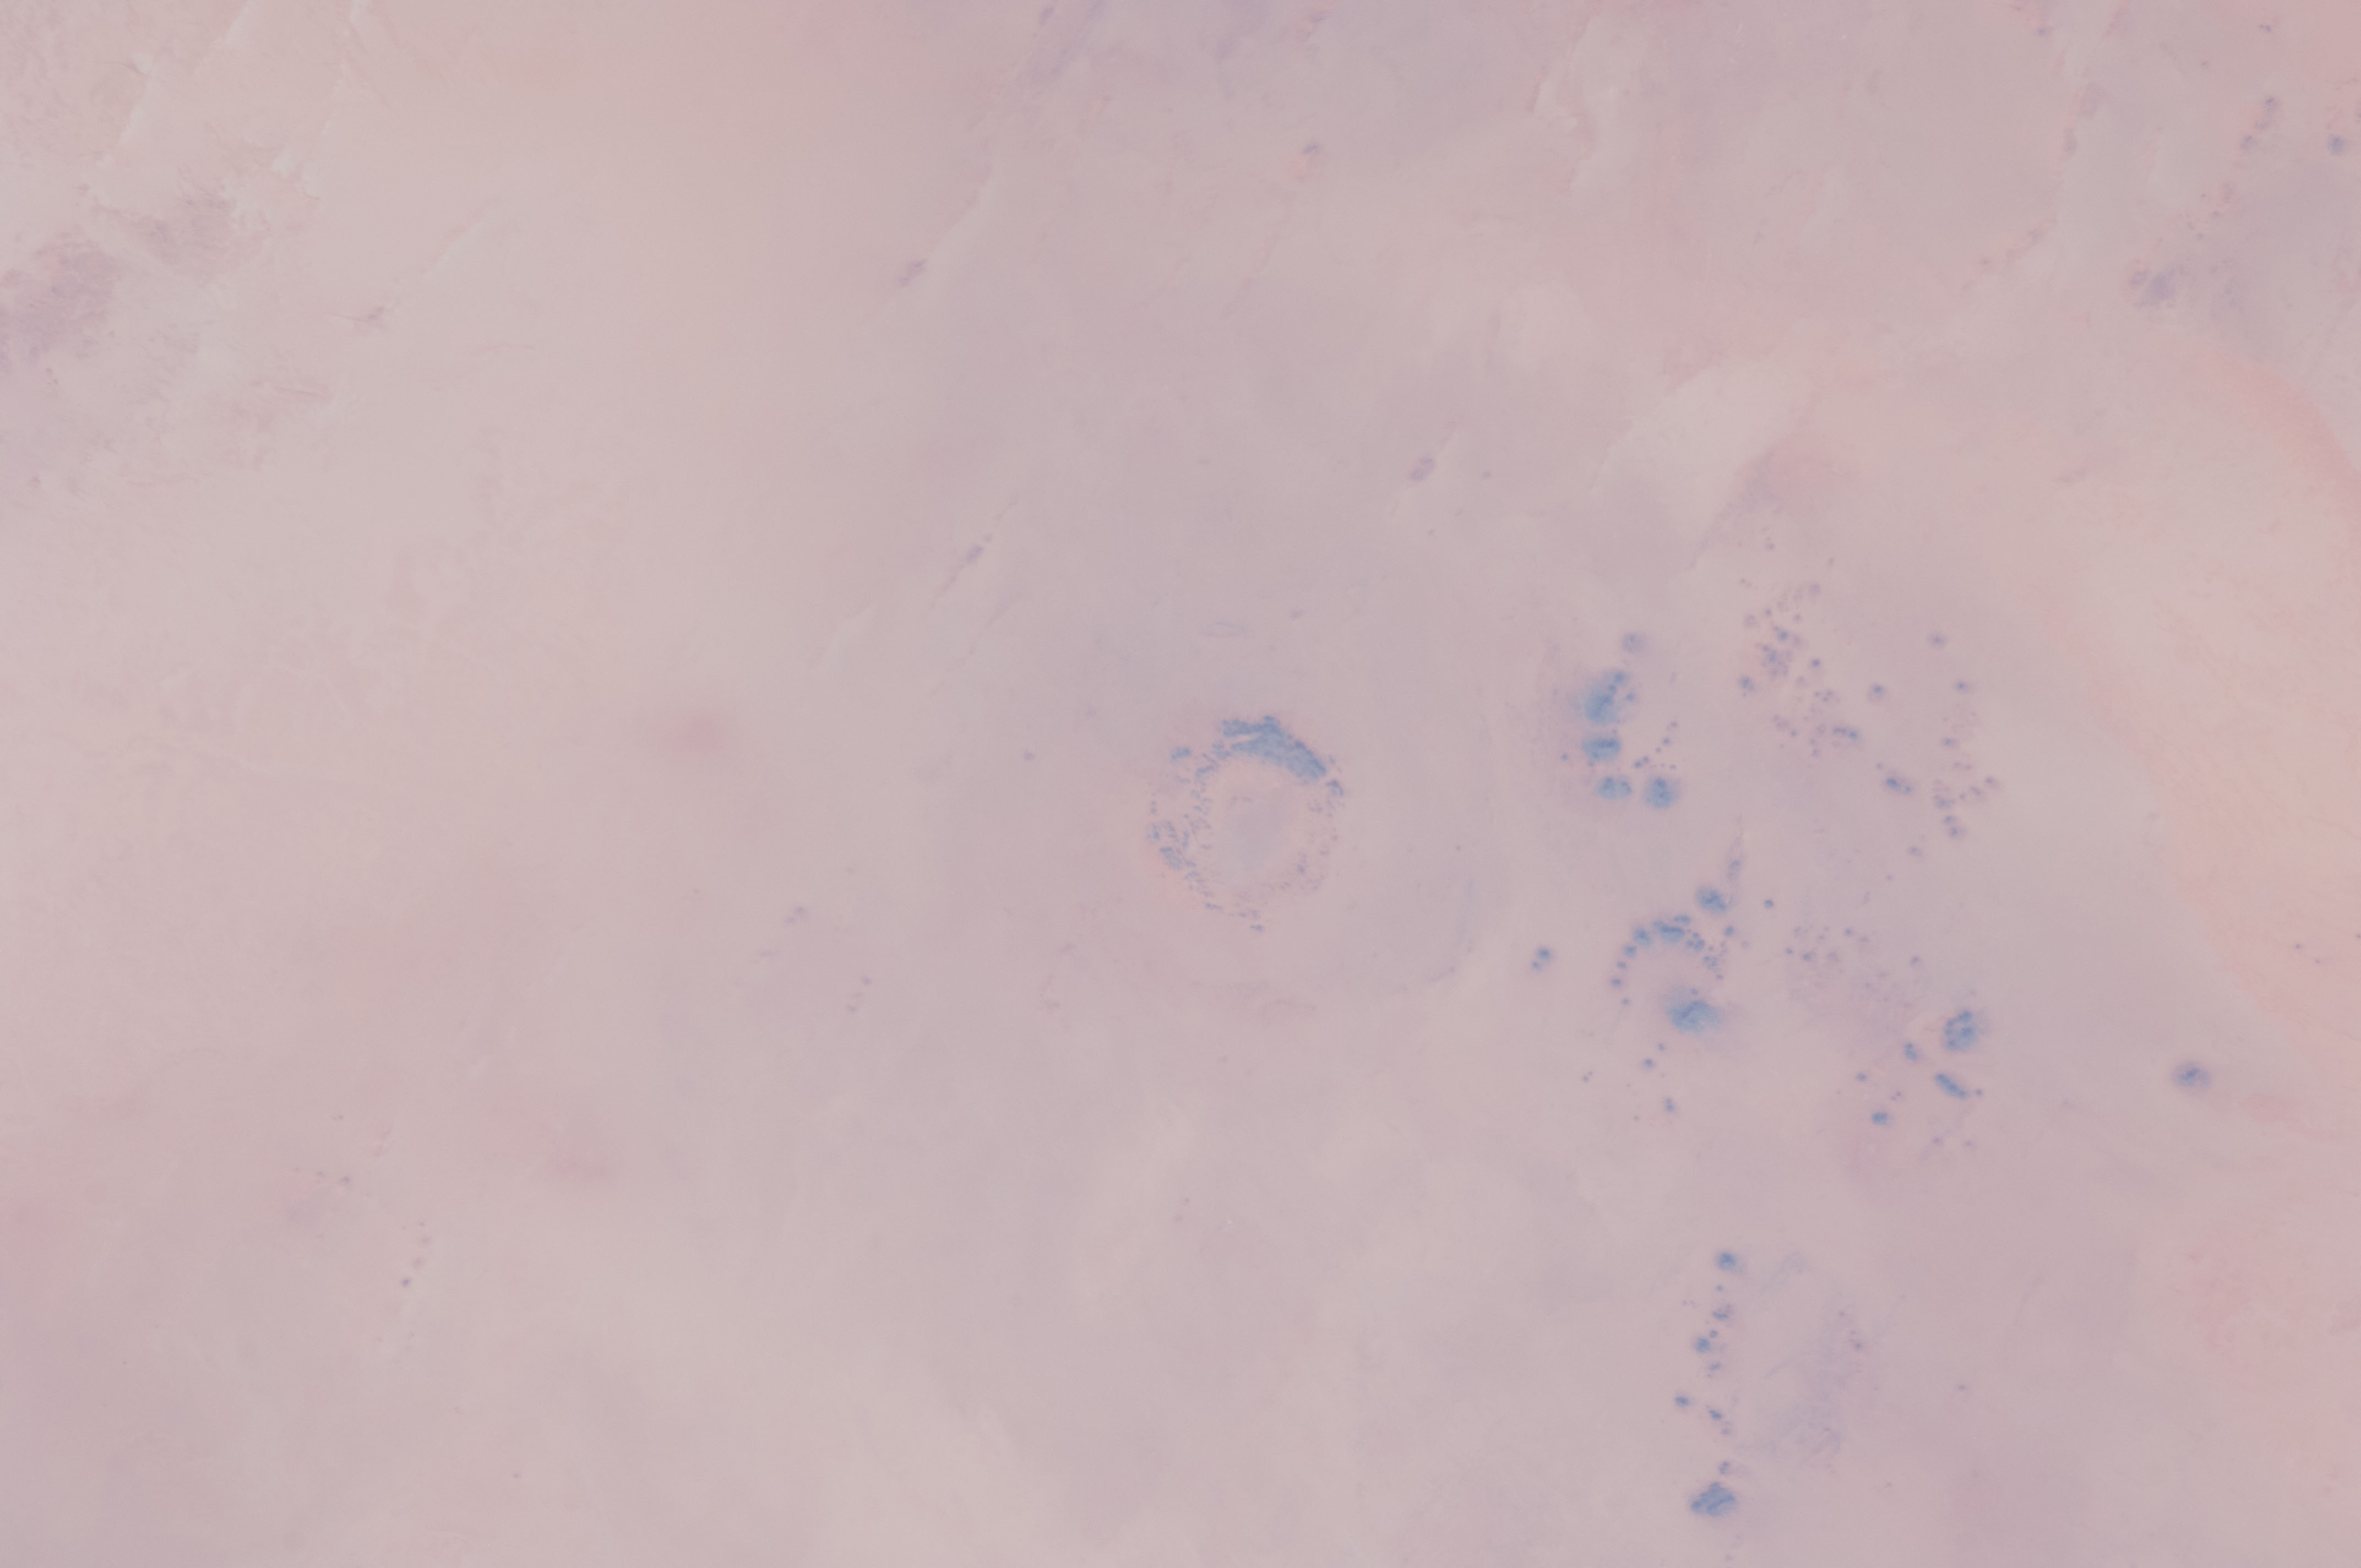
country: LIBYA
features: OASIS IMPACT CRATER
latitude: 24.6
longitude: 24.4
